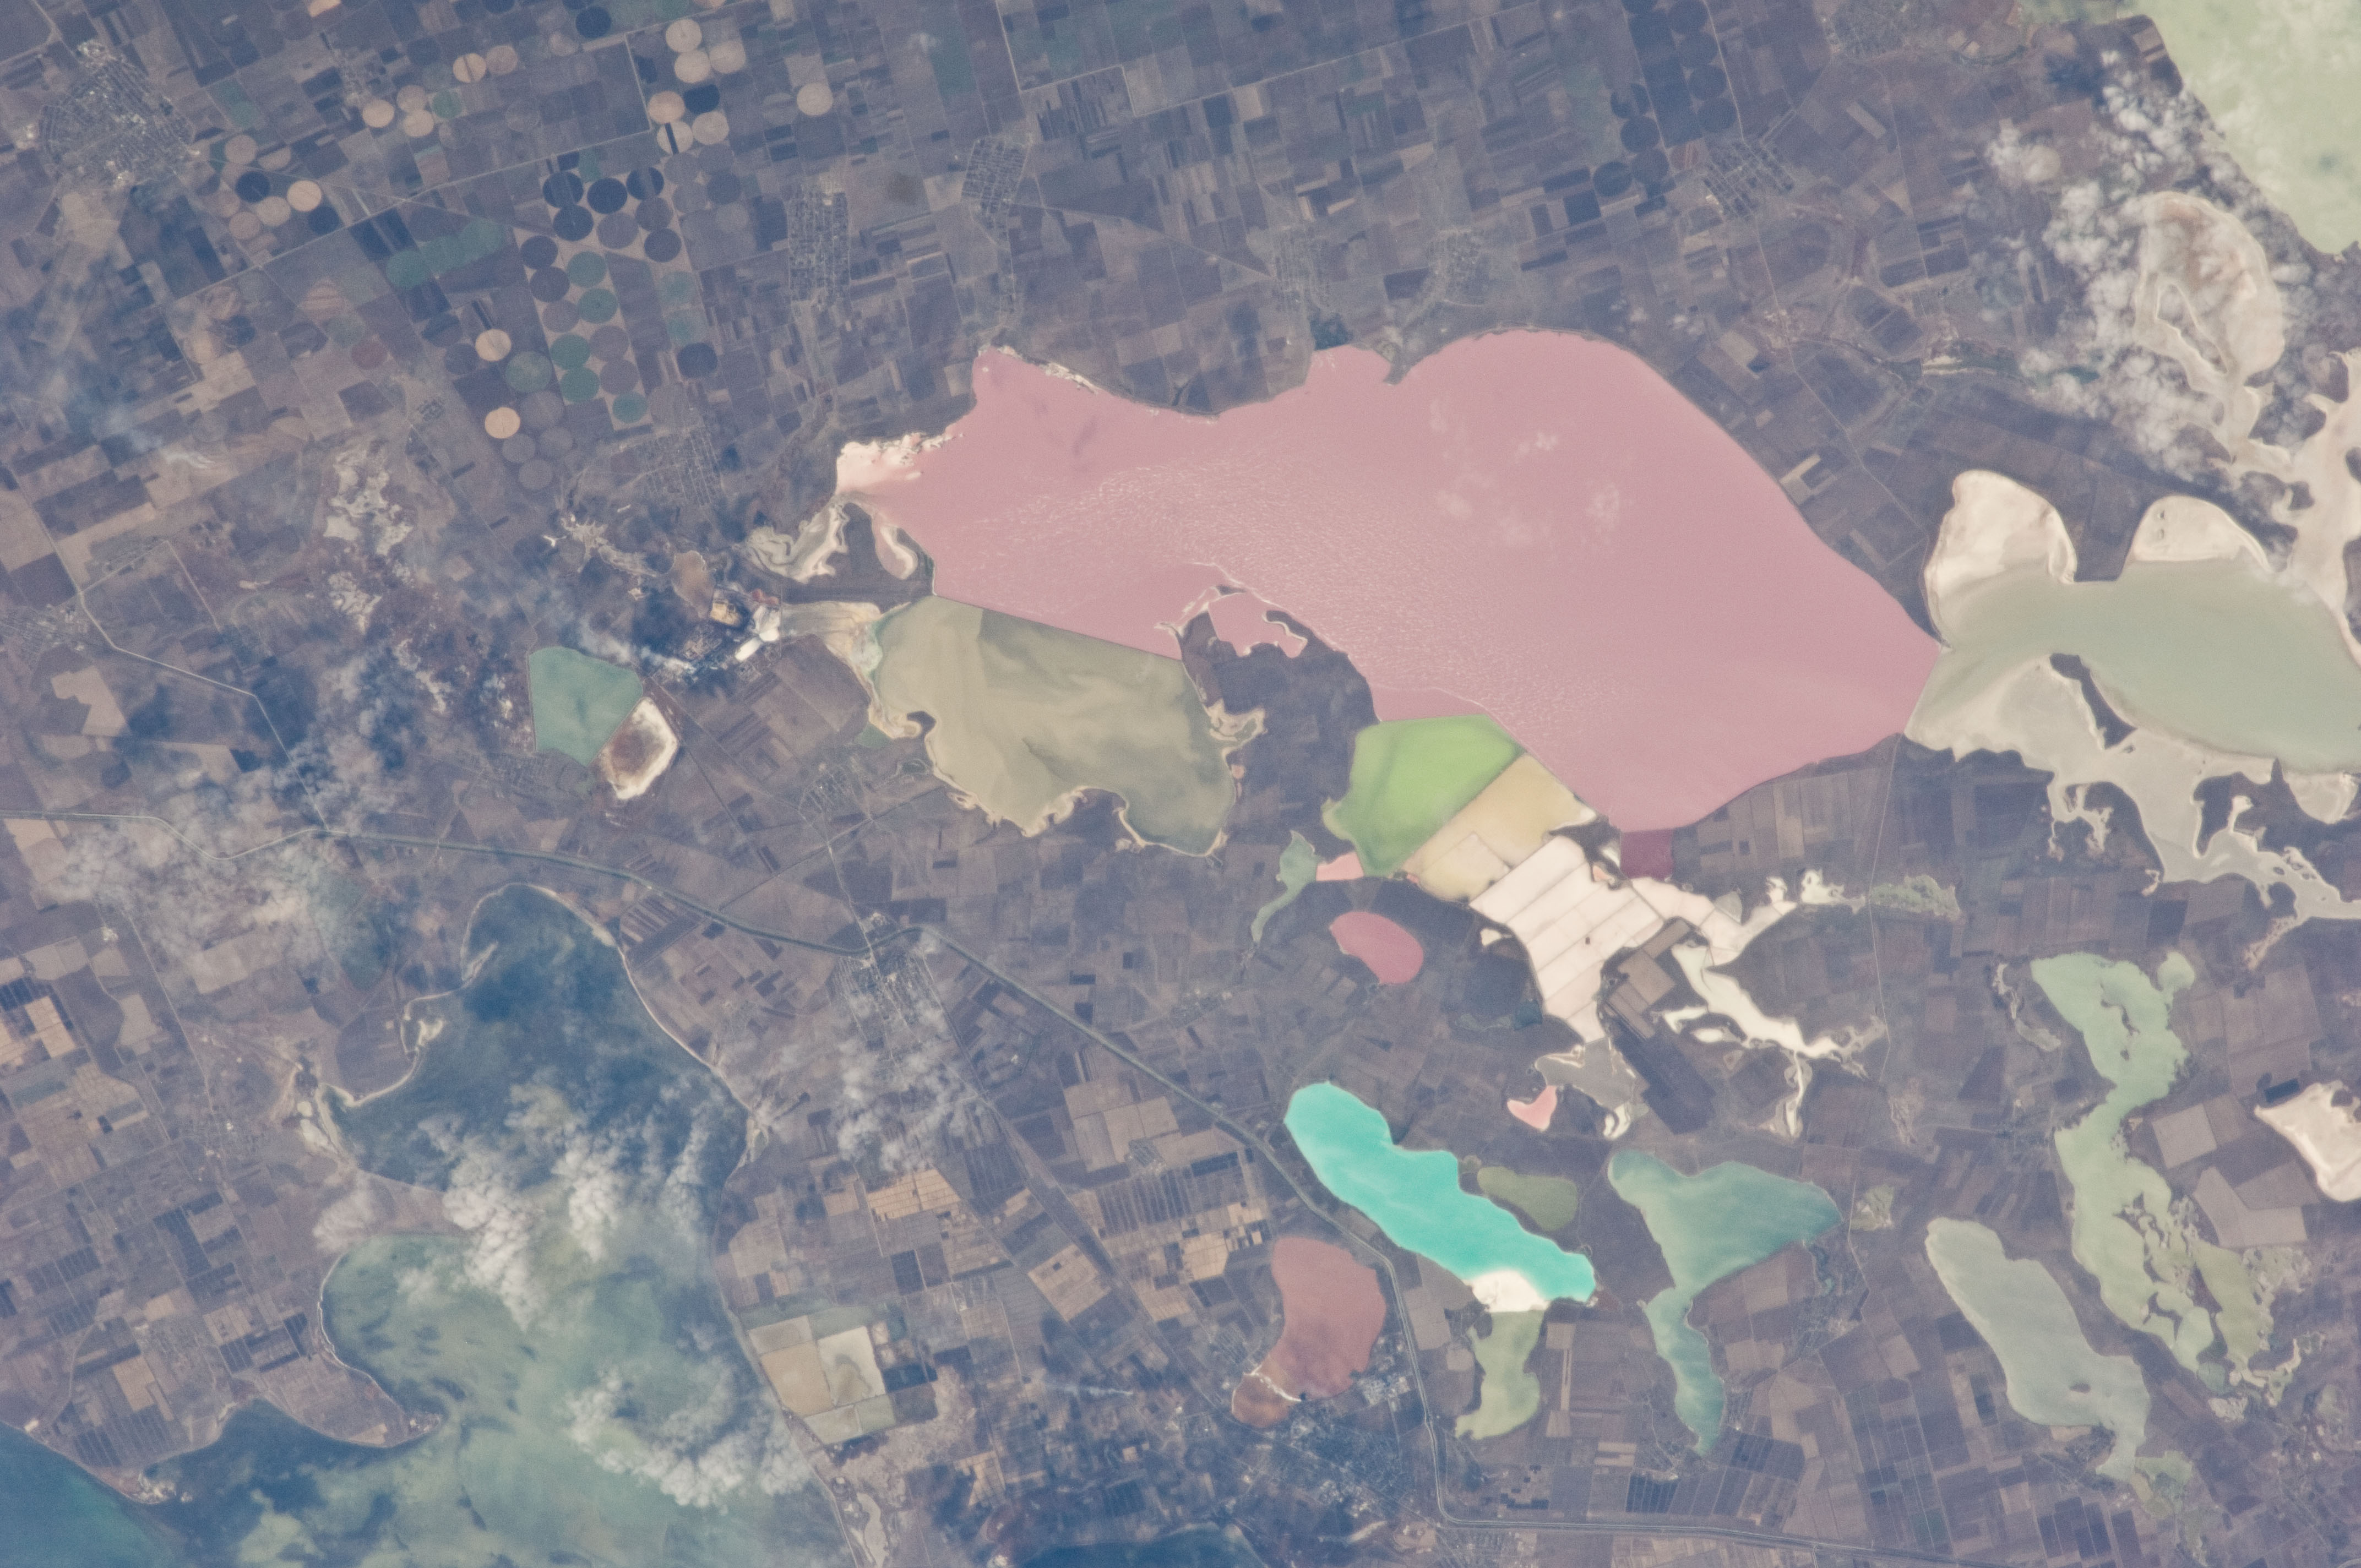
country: UKRAINE
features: SYVASH, AGR., SEA OF AZOV
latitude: 46.0
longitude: 33.6
